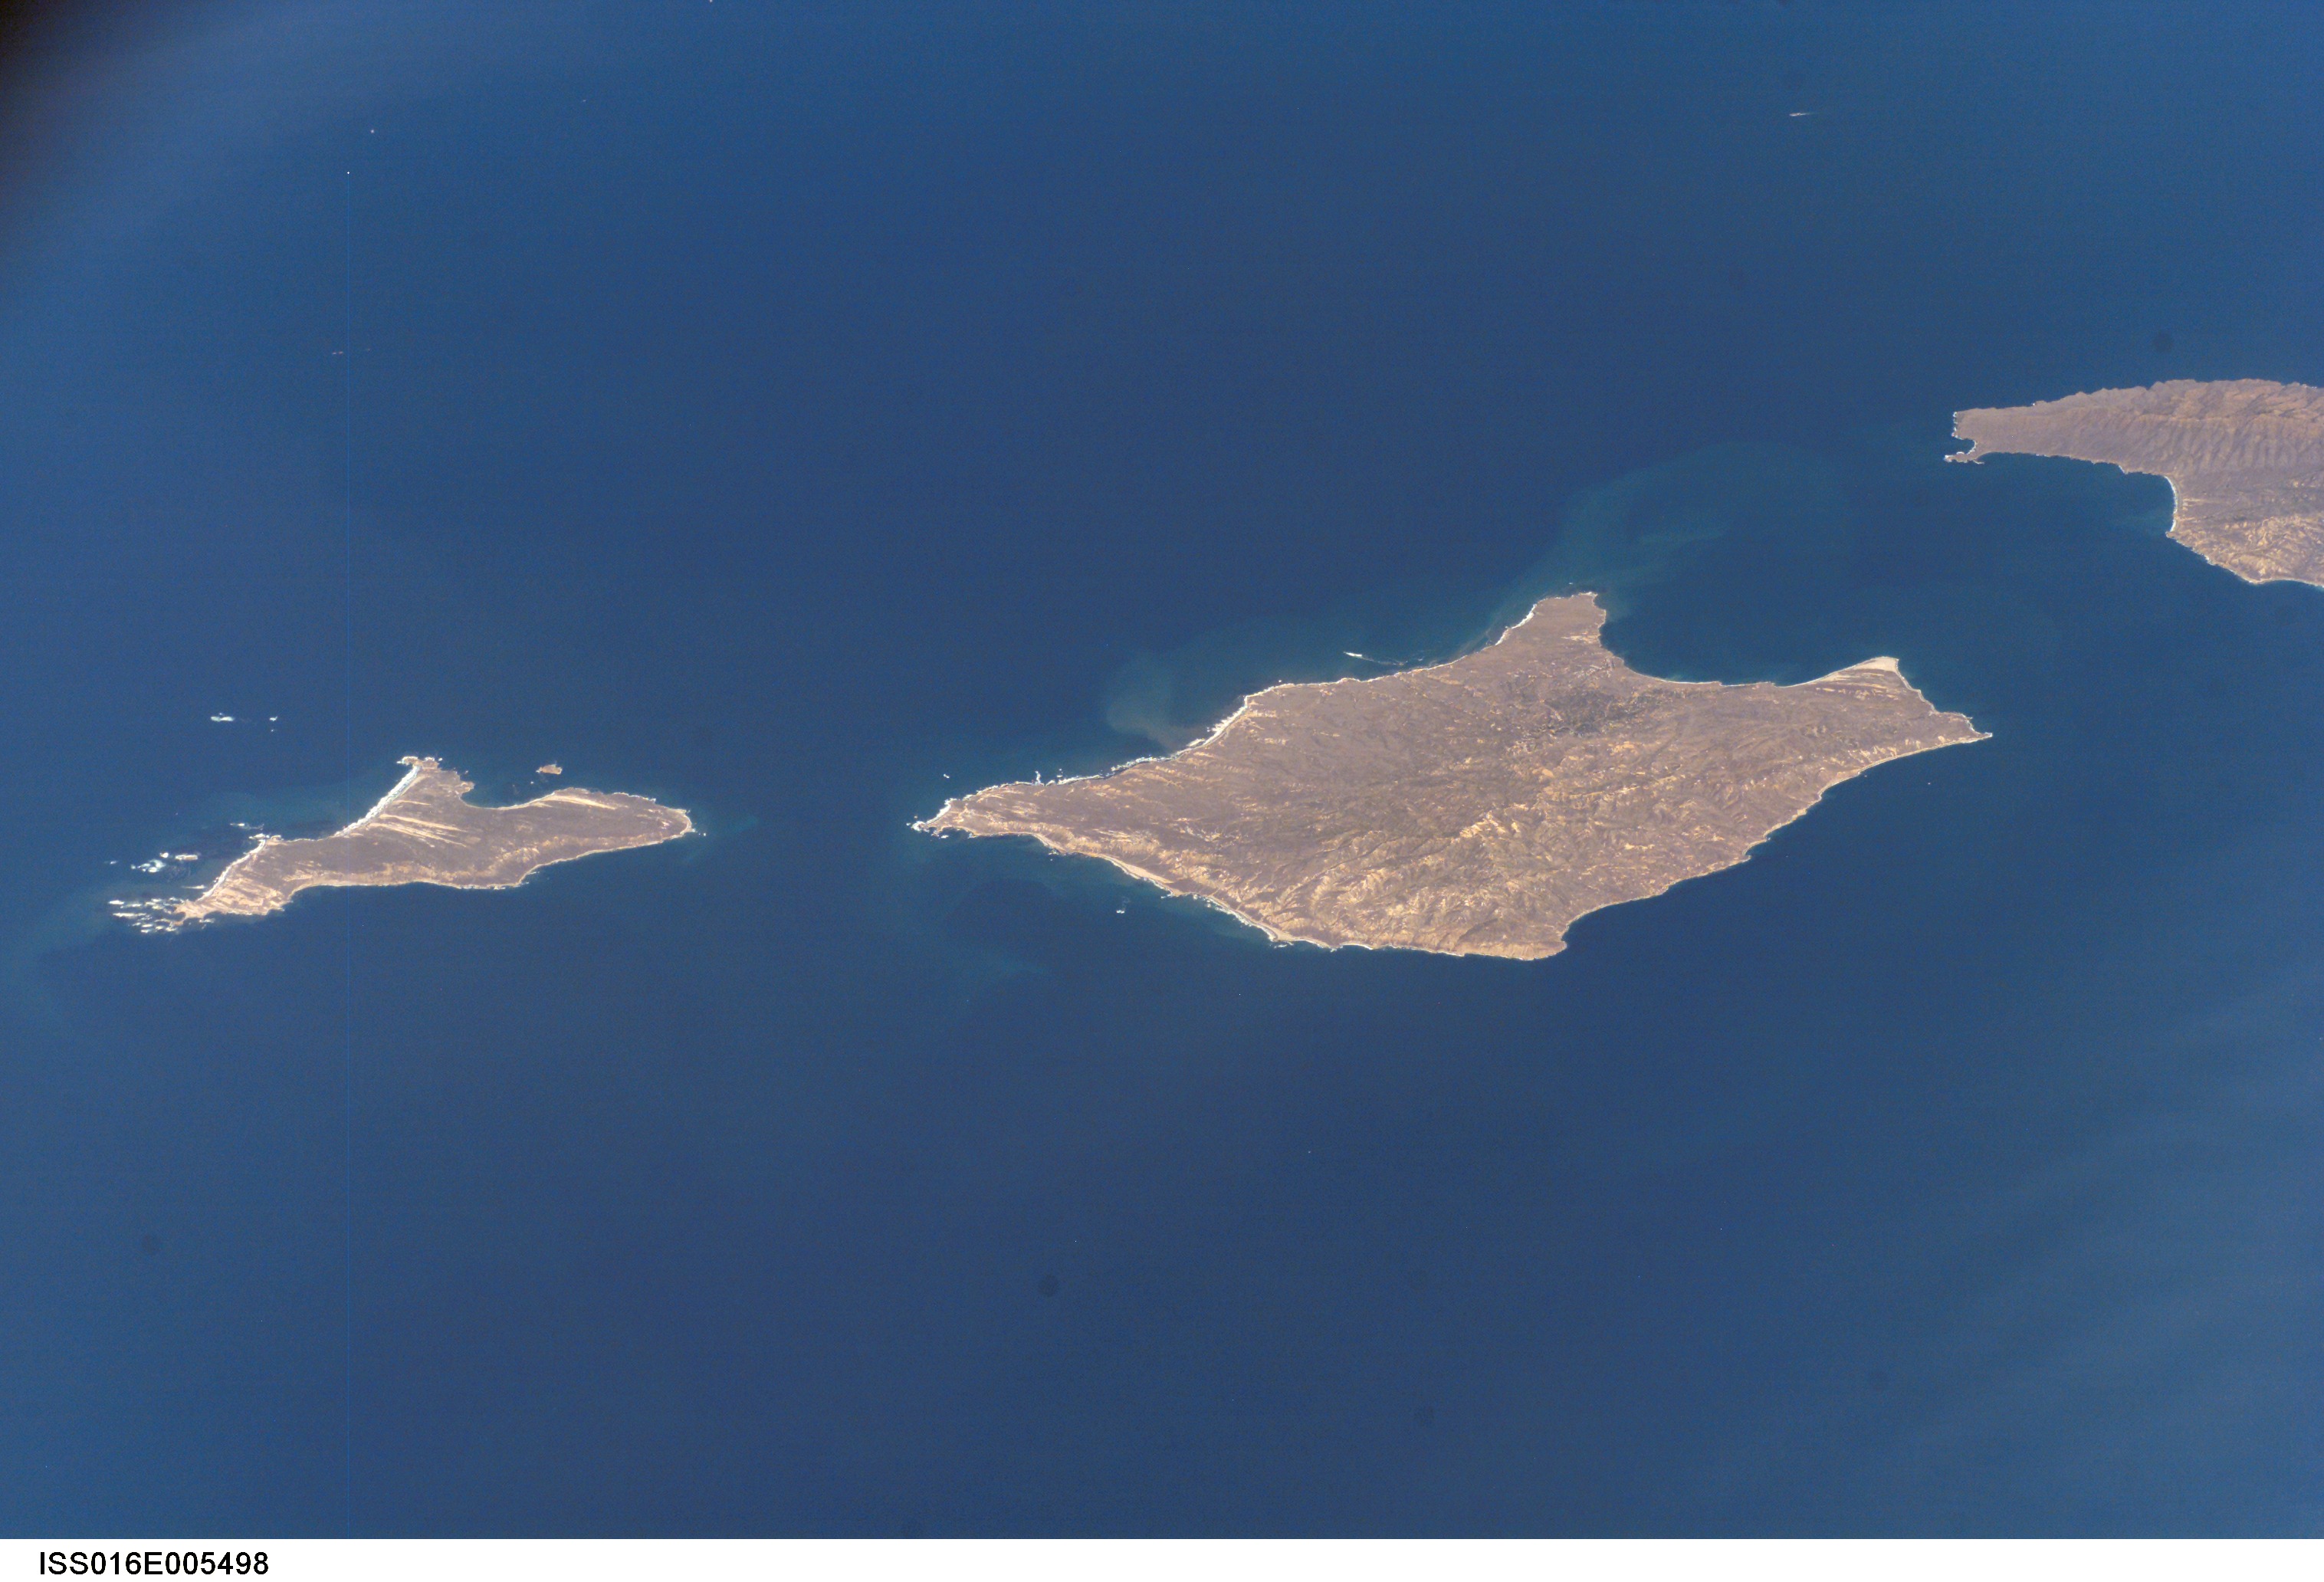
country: USA-CALIFORNIA
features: SANTA ROSA I., CHANNEL, ISLANDS
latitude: 34.0
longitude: -120.0
